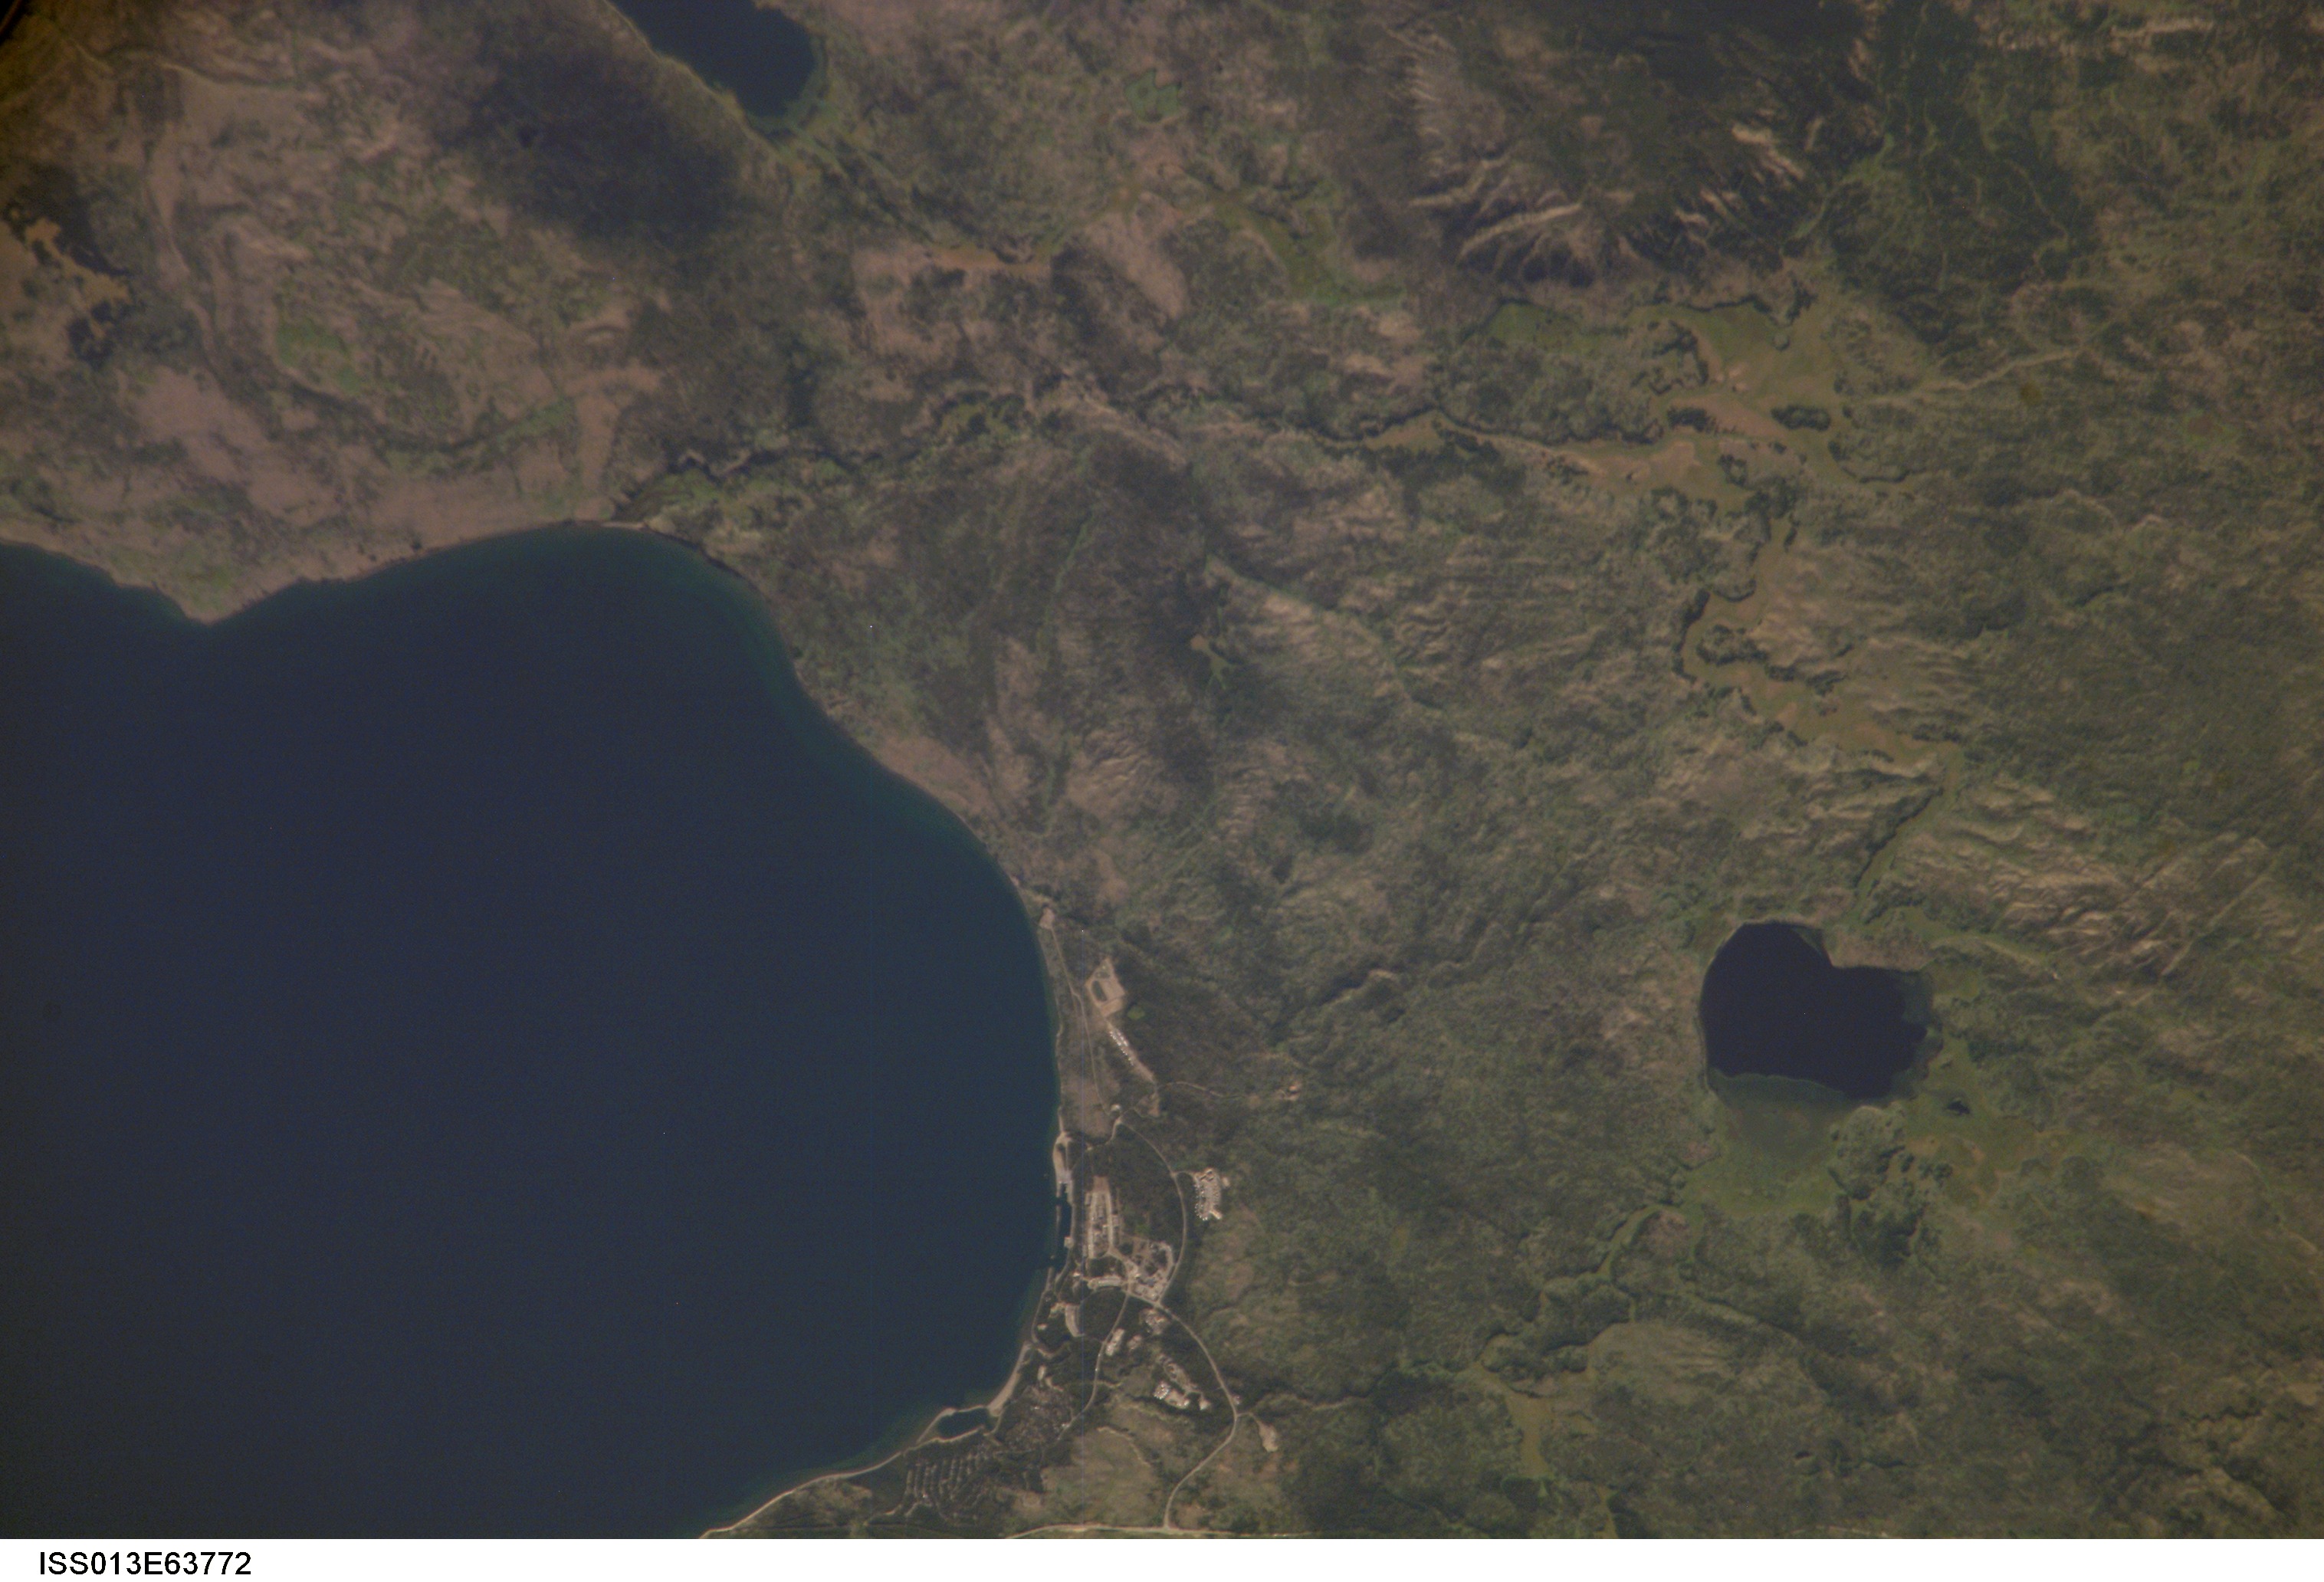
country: USA-WYOMING
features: WEST THUMB, RIDDLE LAKE
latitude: 44.4
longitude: -110.5
